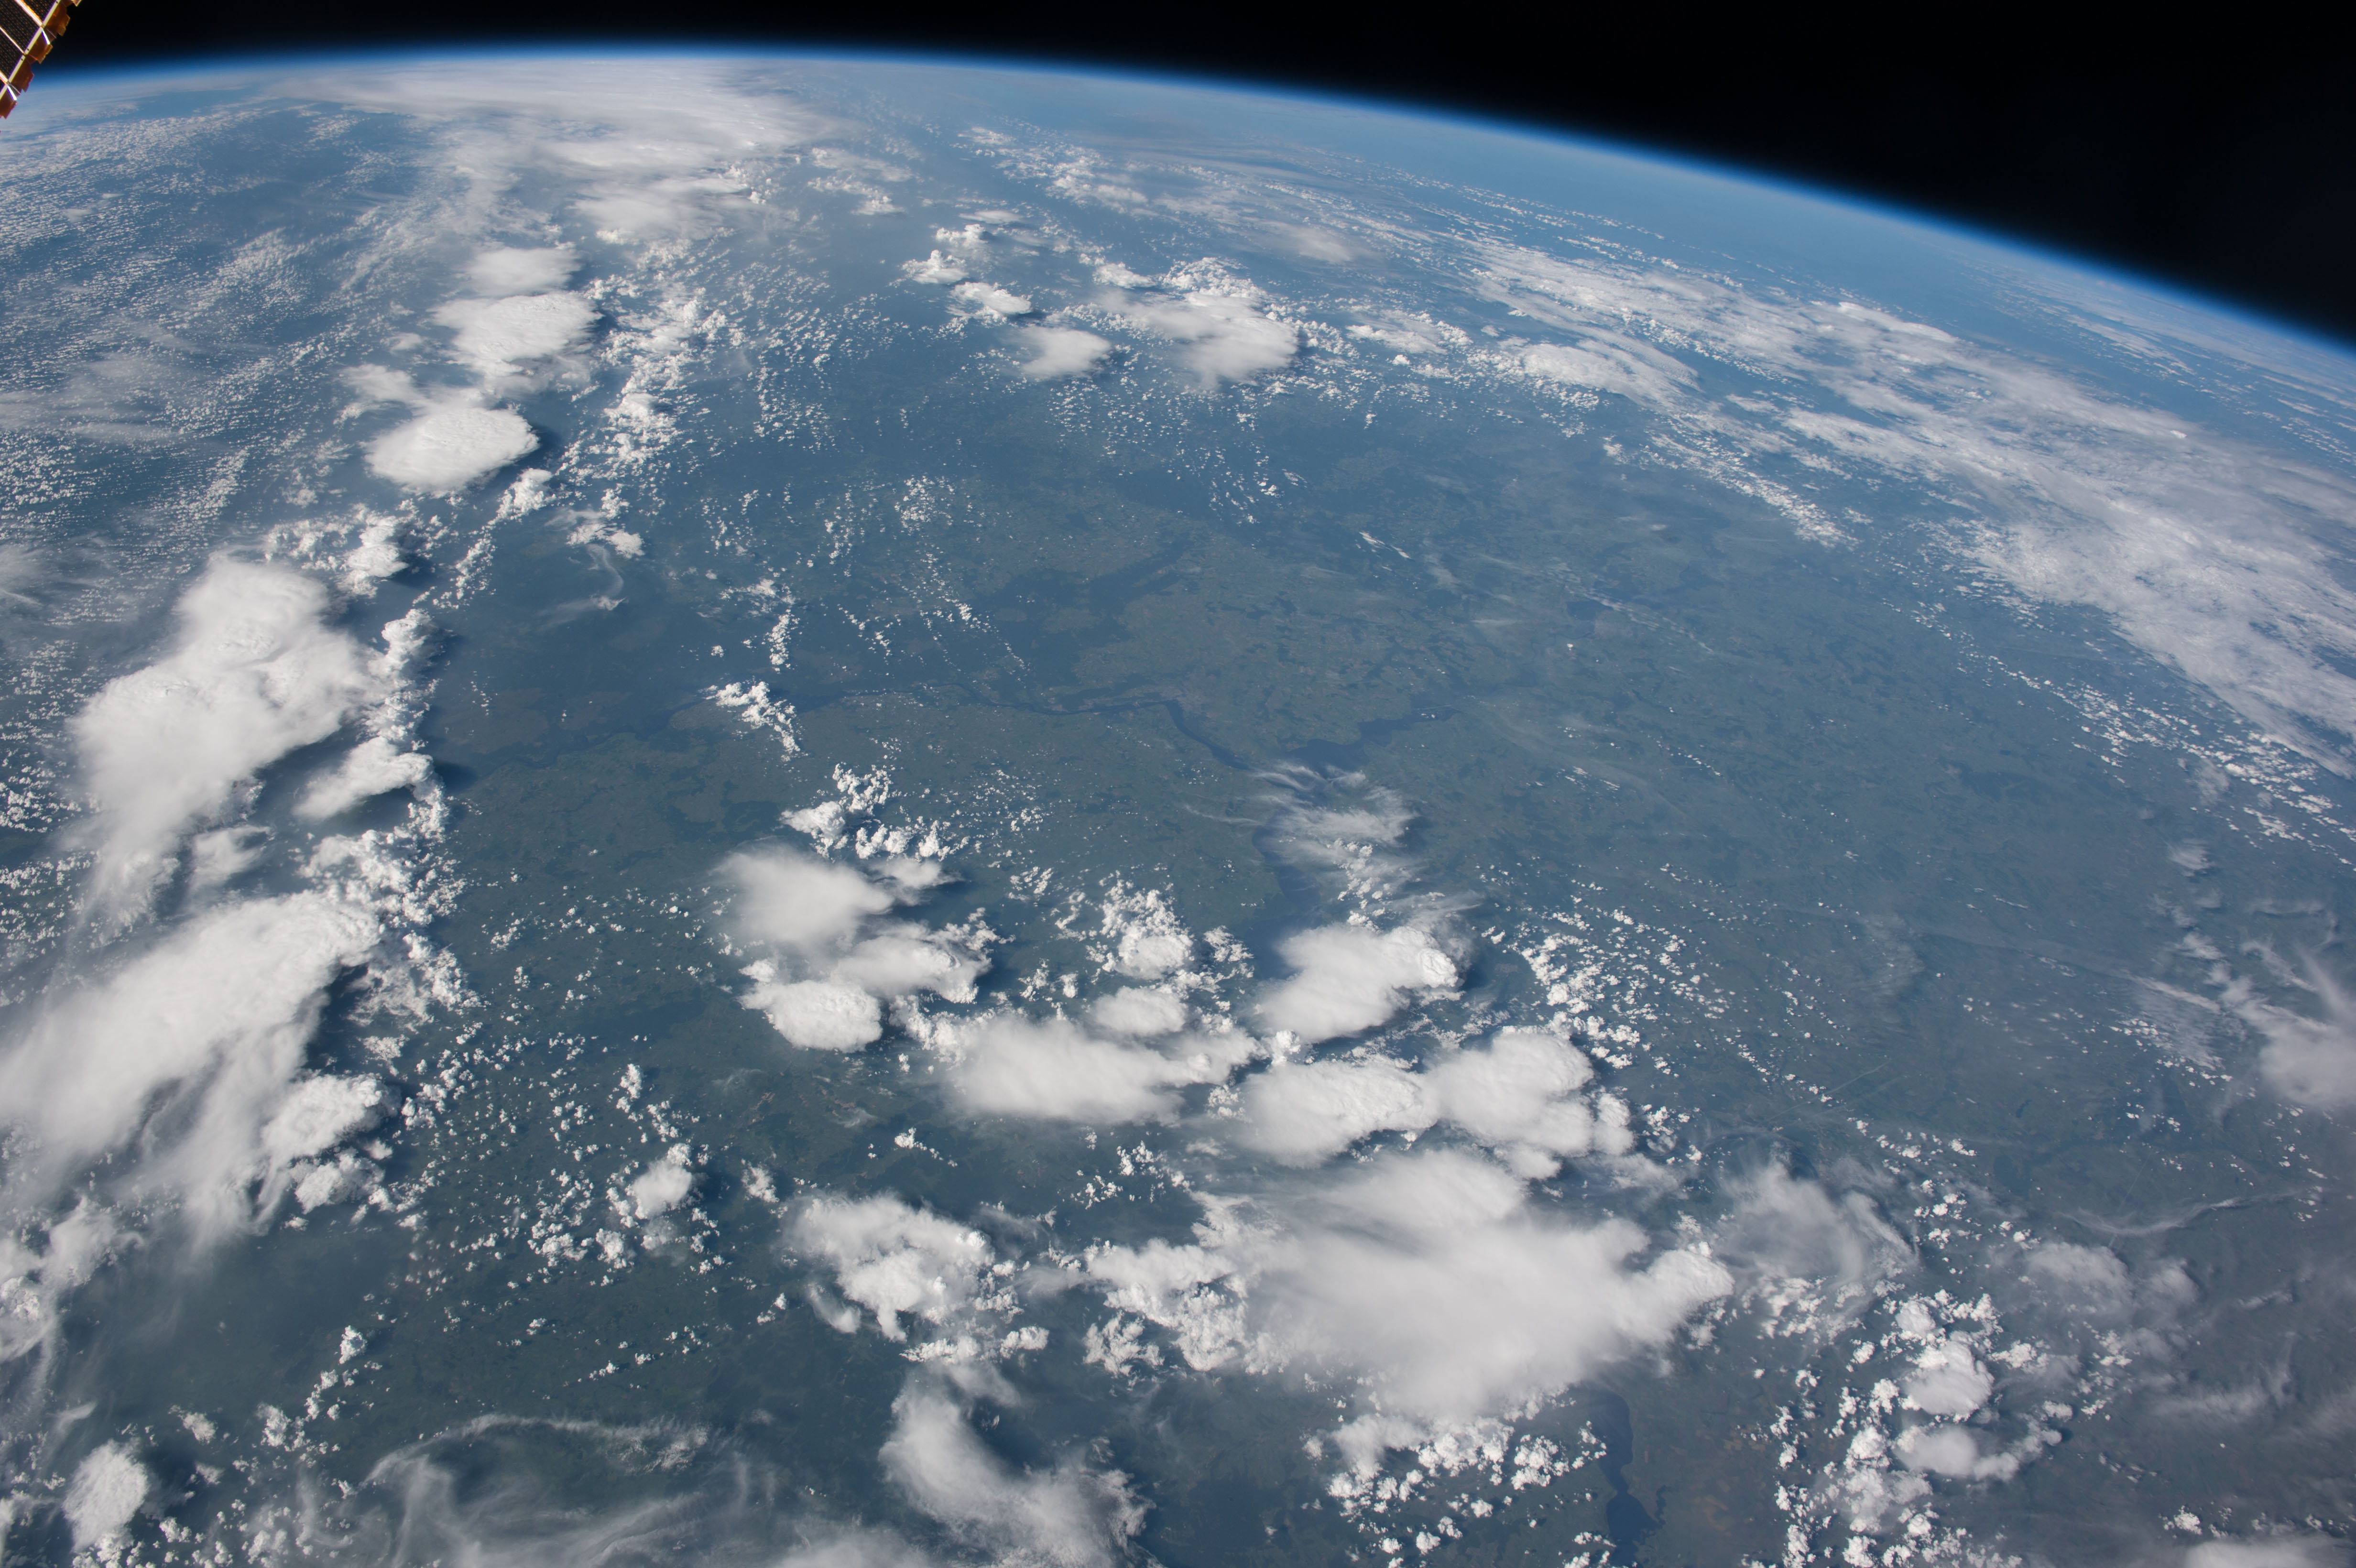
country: RUSSIAN FEDERATION
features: VOLGA RIVER, SAMARA, ULYANOVSK, TATARSTAN, CHUVASHIA REPUBLIC, KIROV, UDMURT REPUBLIC, MARI EL REPUBLIC, ATMOSPHERIC LIMB
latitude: 55.5
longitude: 48.5
